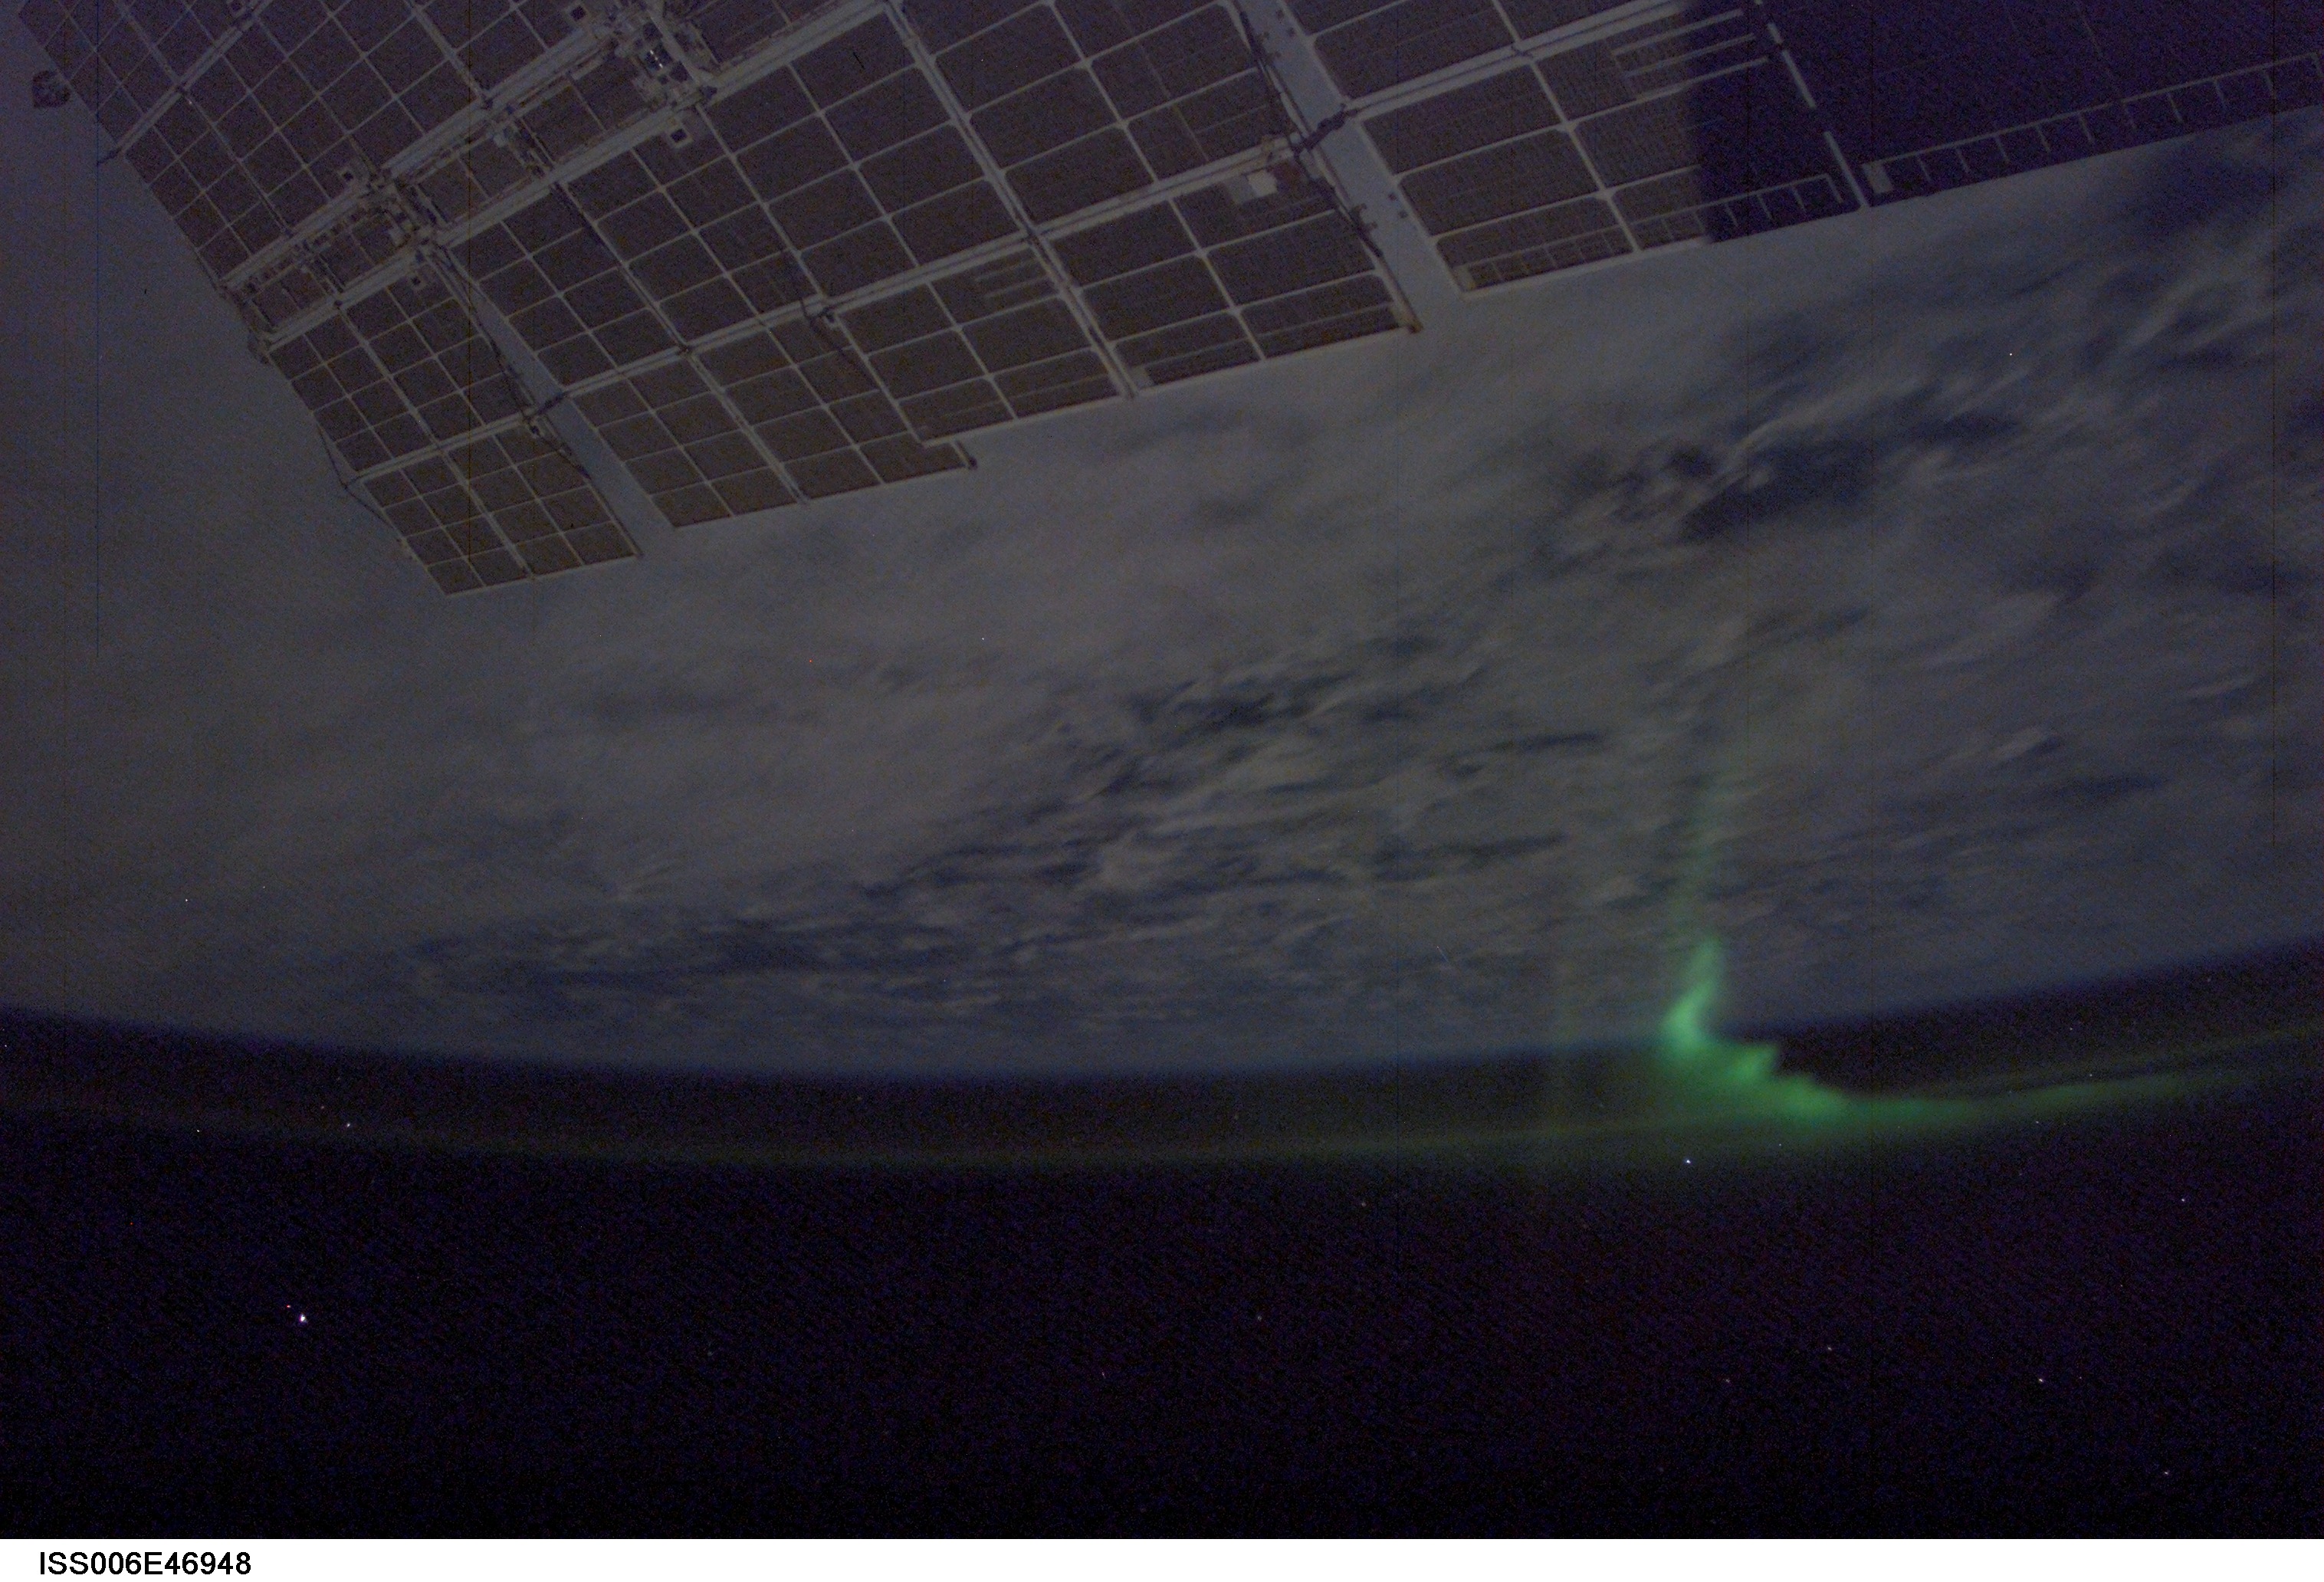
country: AURORA
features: AURORA AUSTRALIS
